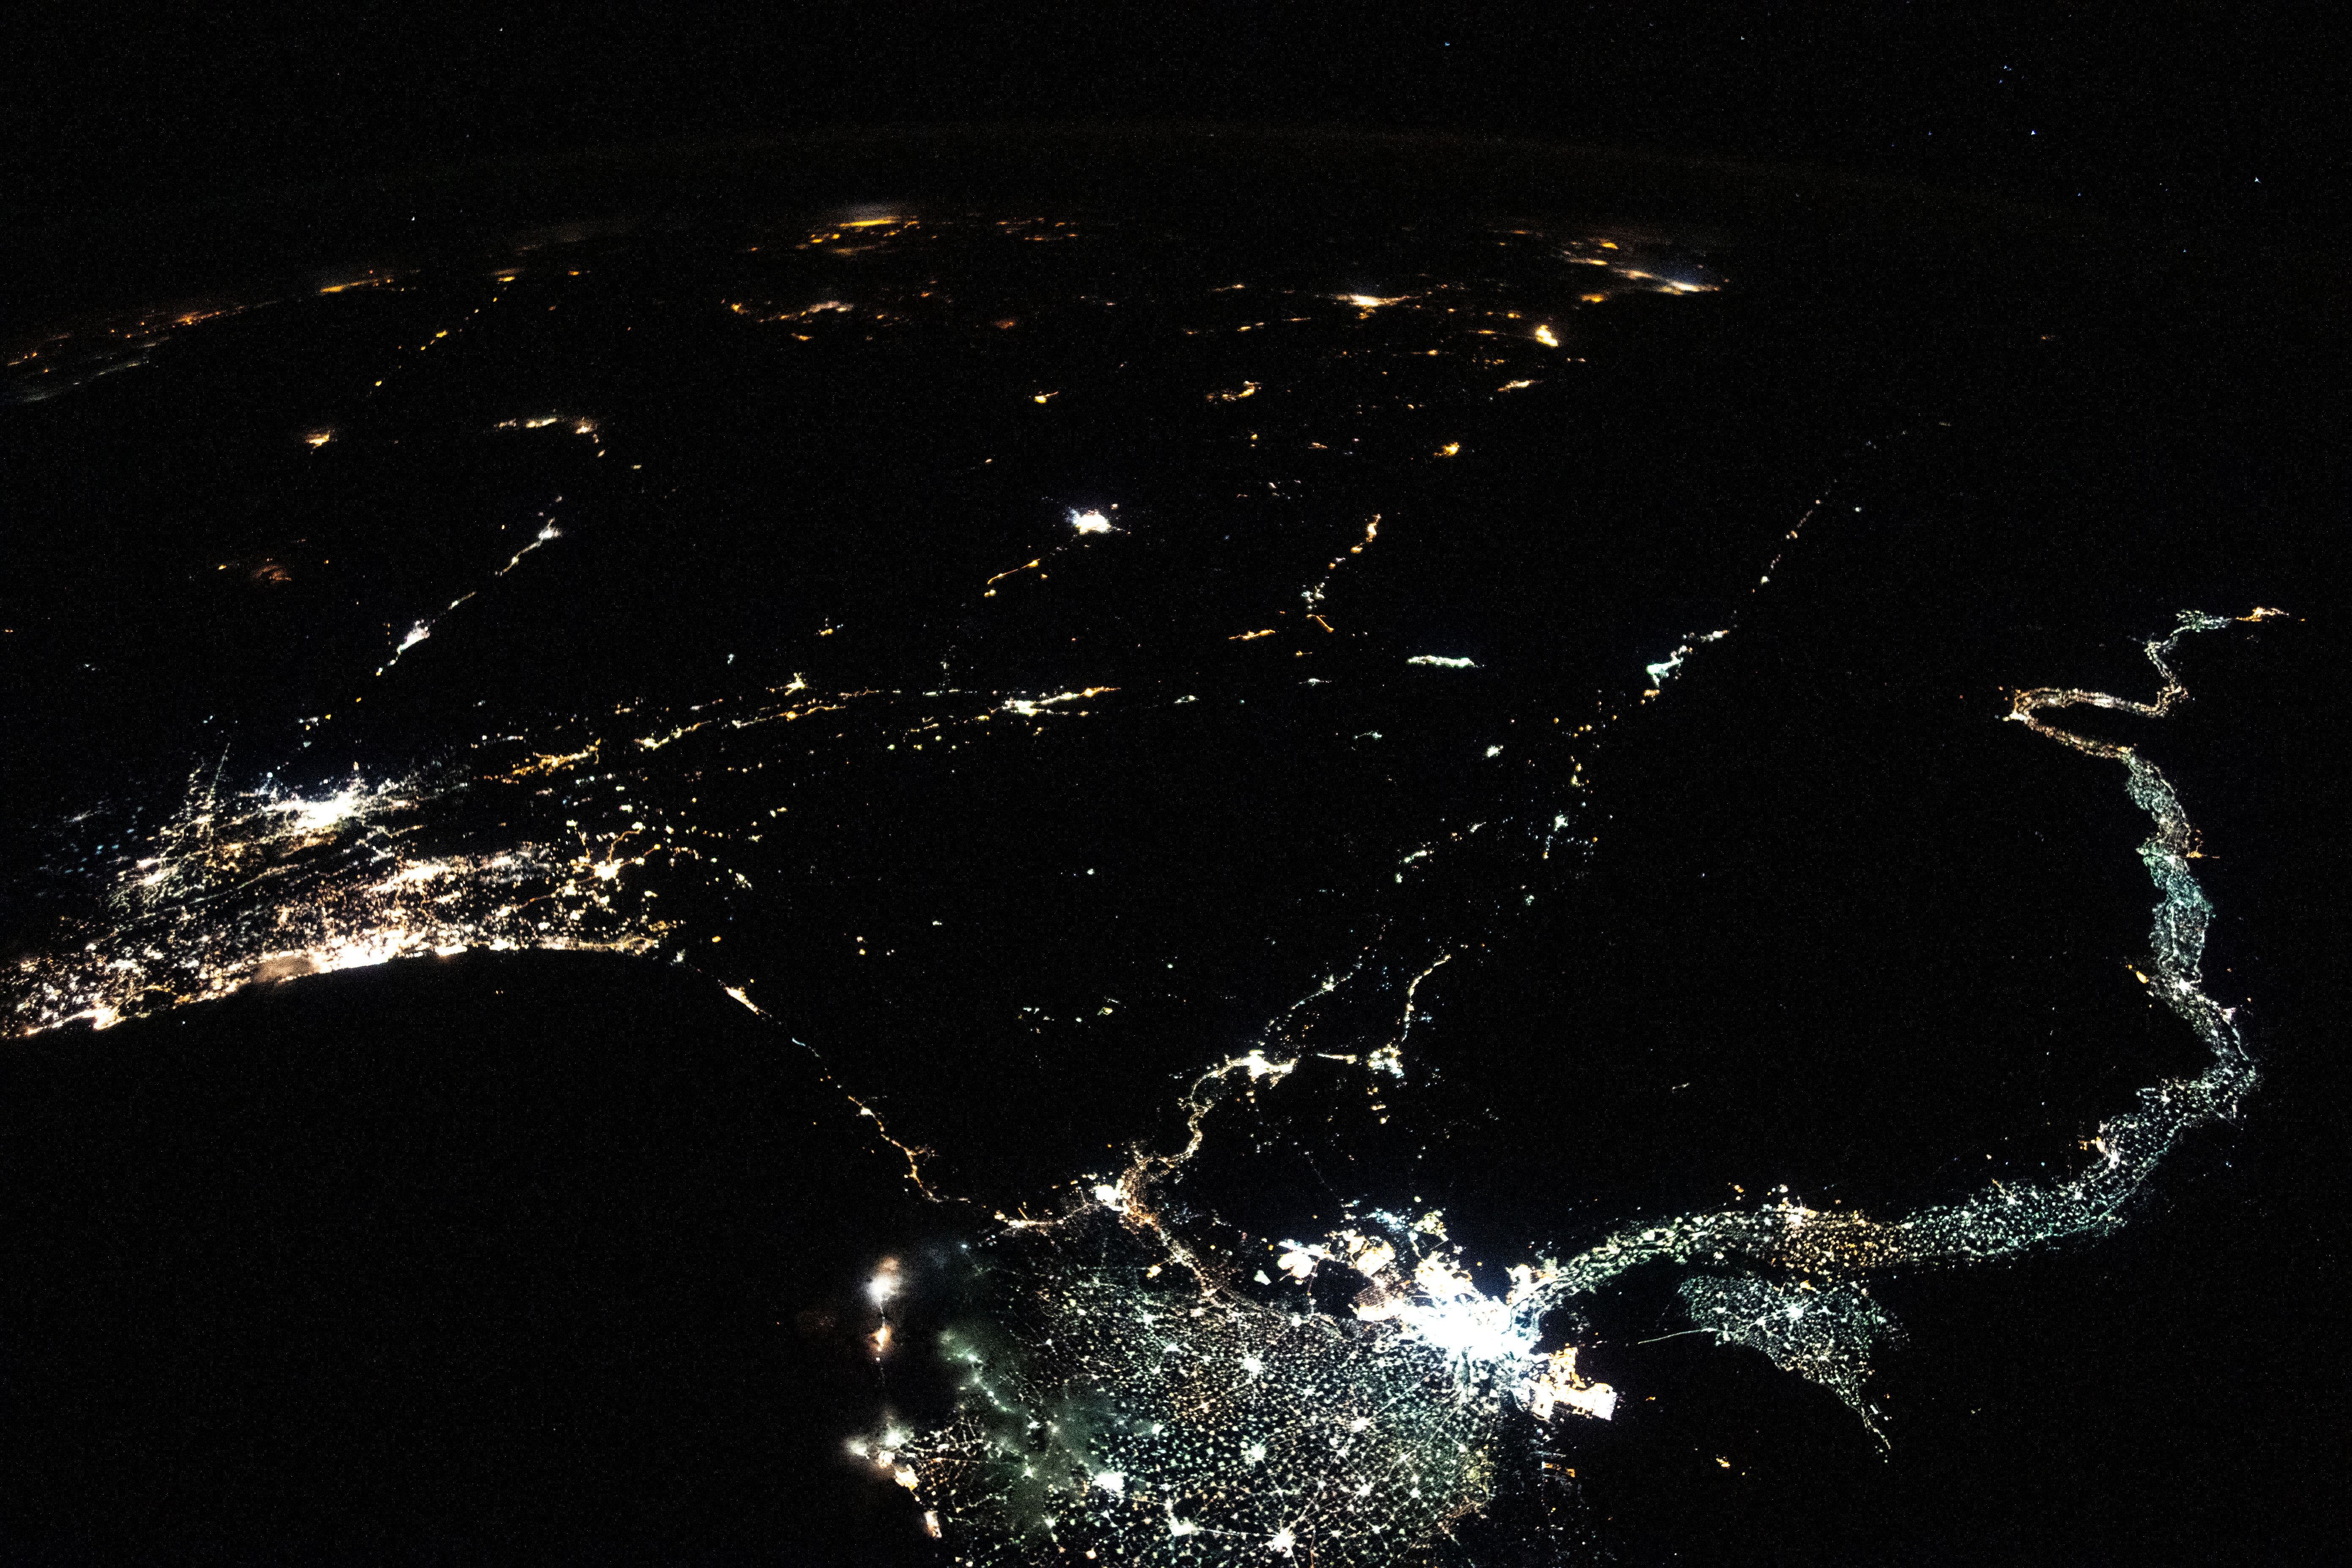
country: EGYPT
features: DARK EARTHOBS, NILE DELTA
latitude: 28.0
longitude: 34.0
